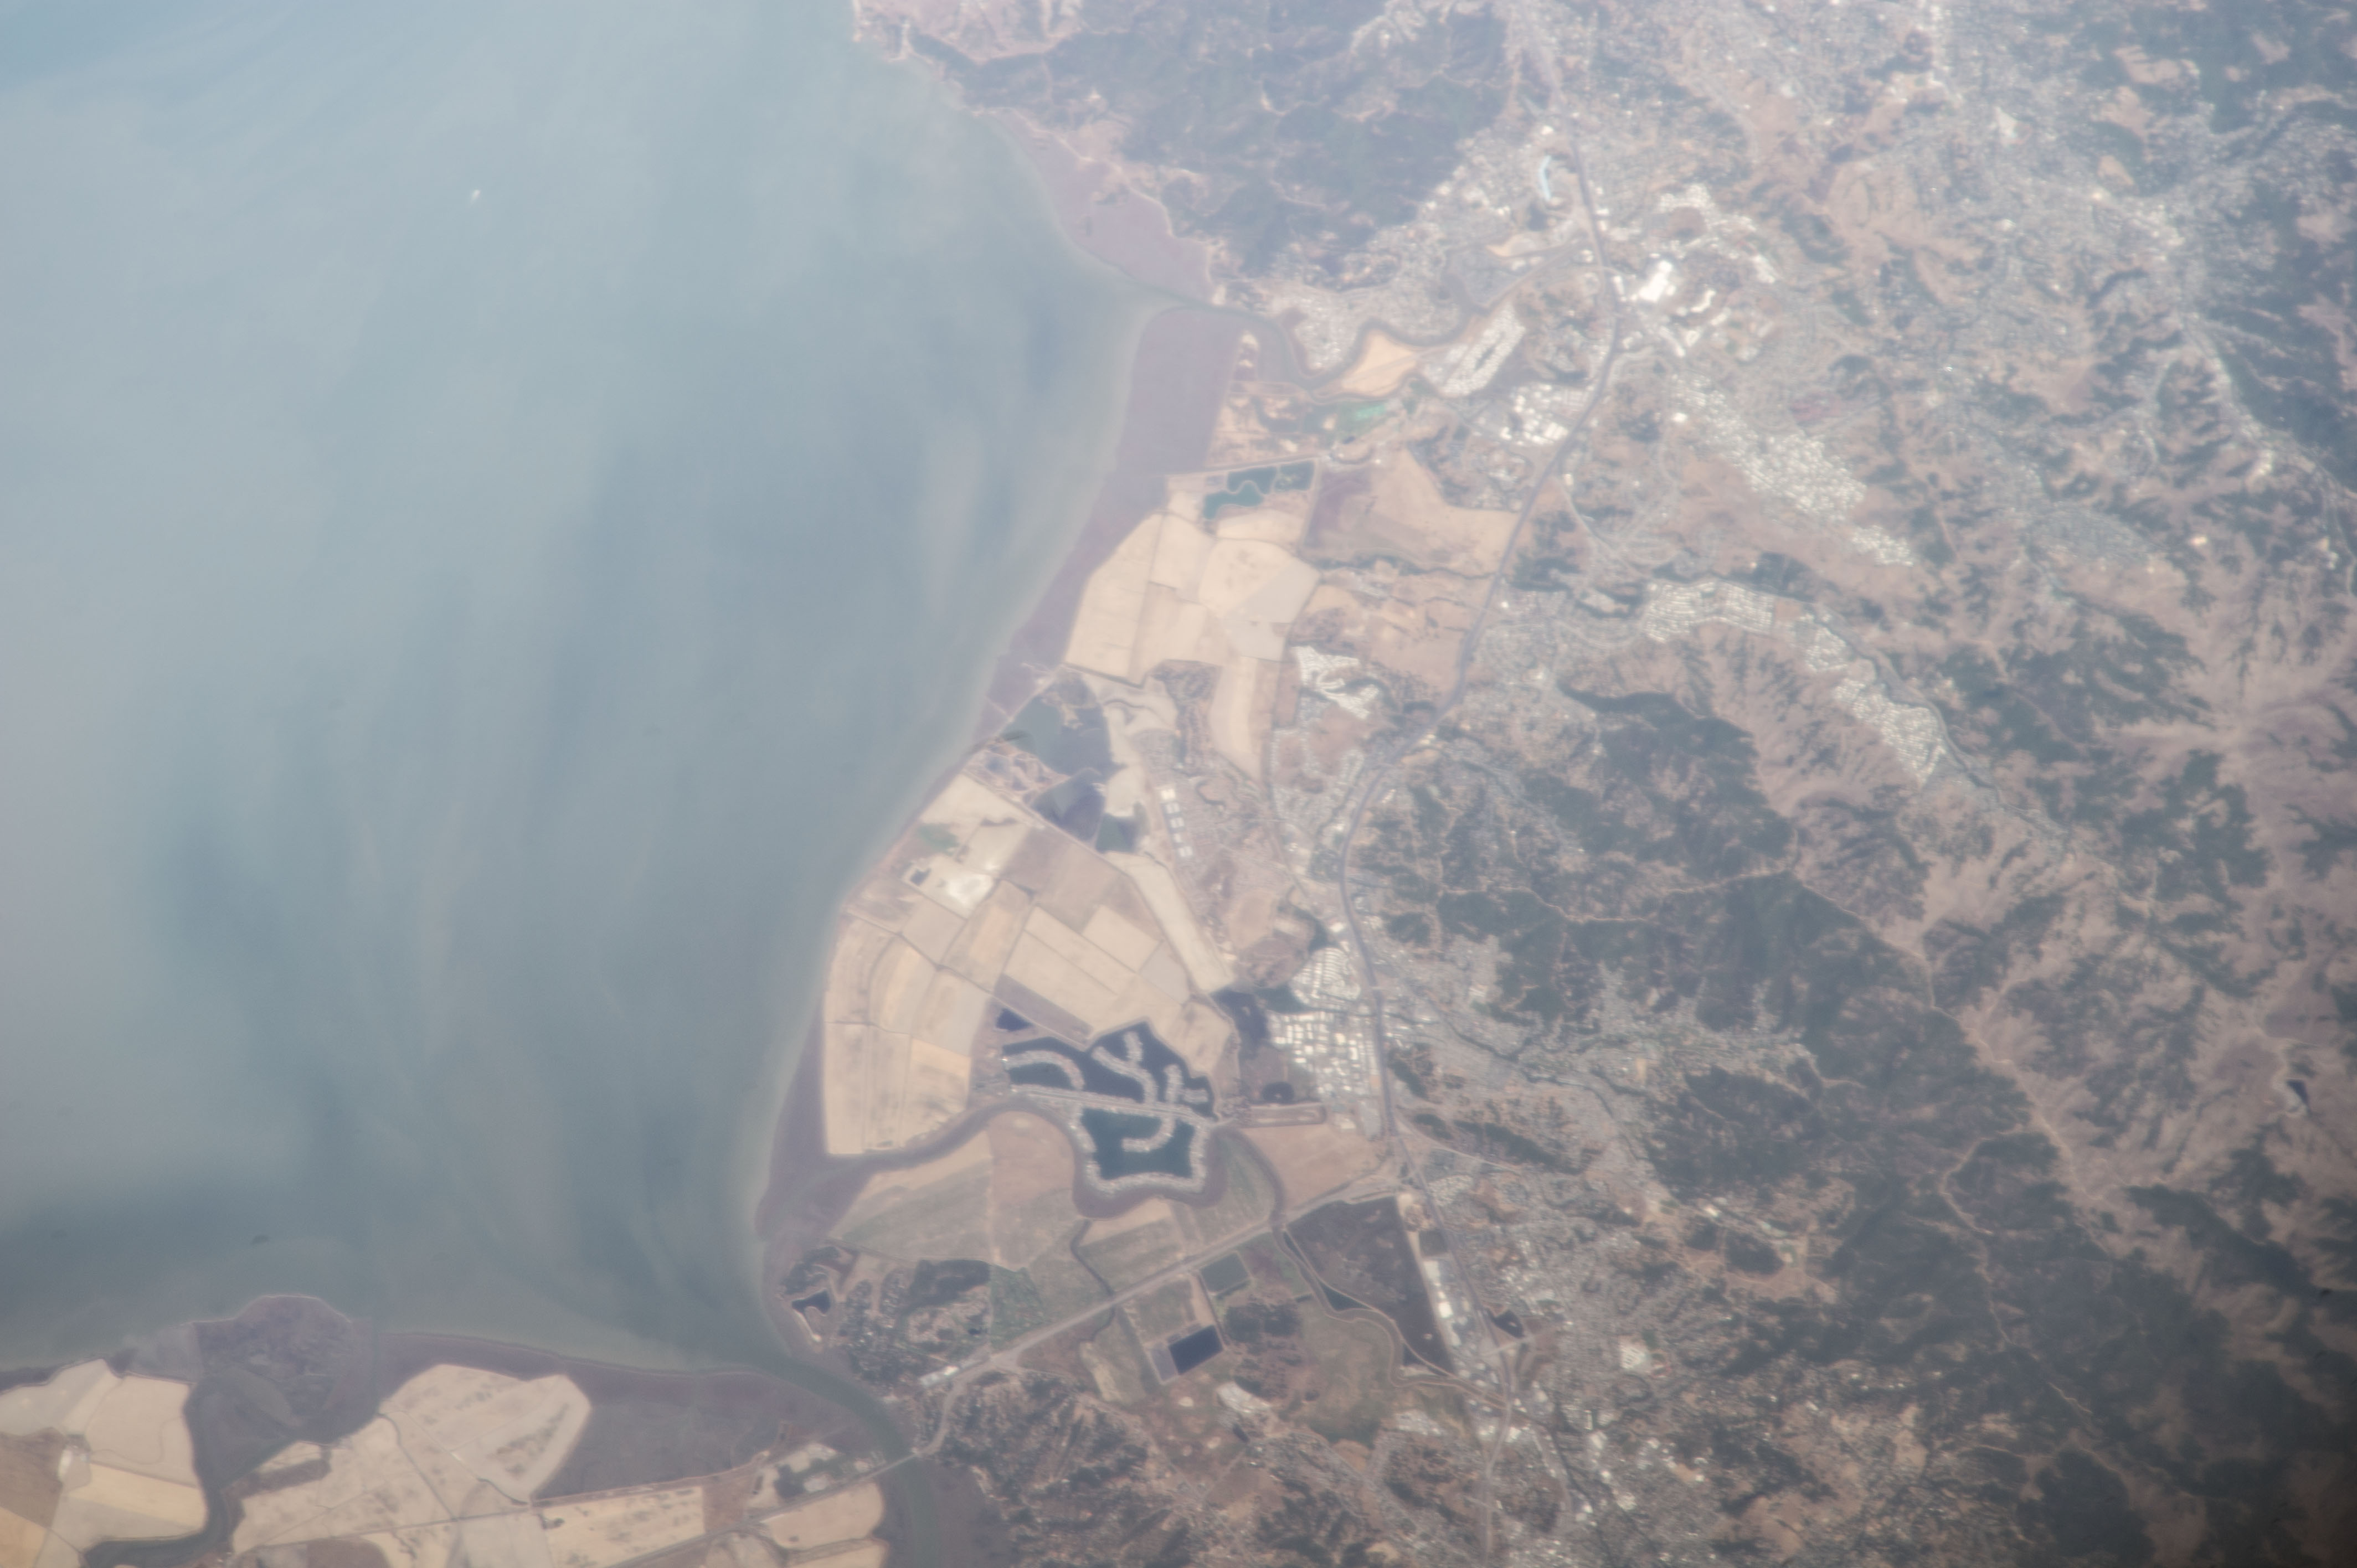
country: USA-CALIFORNIA
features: B.
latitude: 38.0
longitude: -122.5
